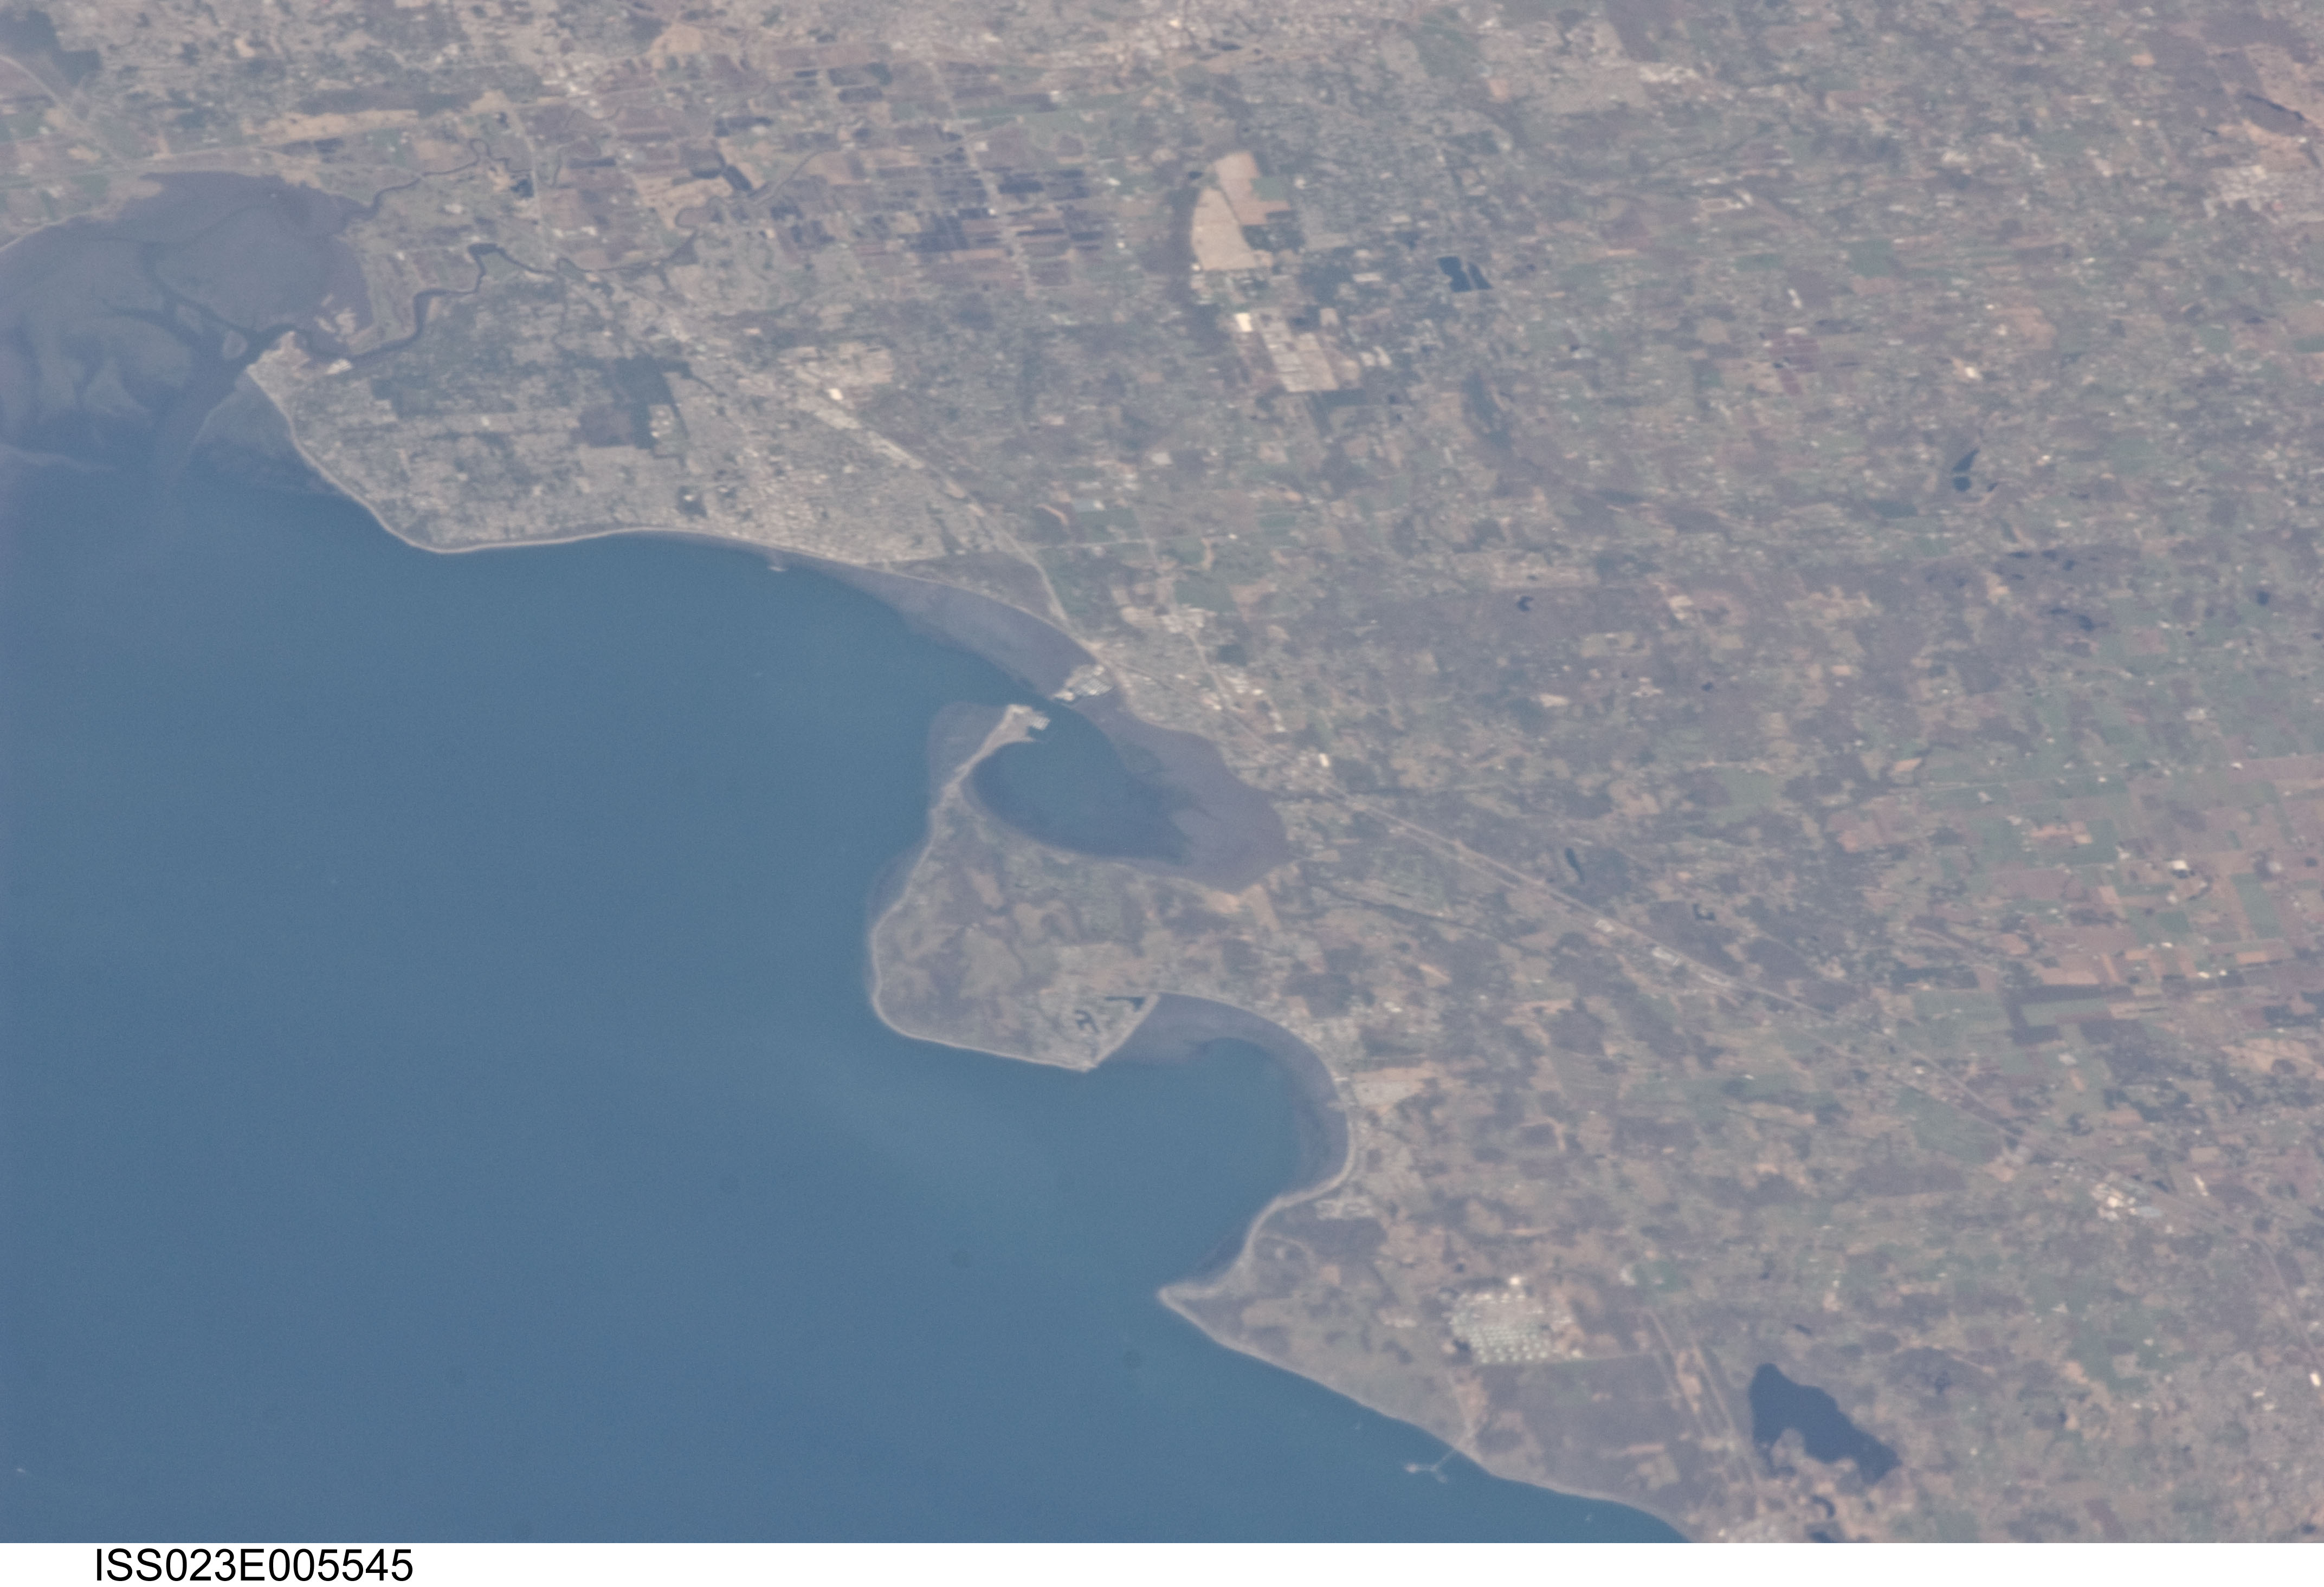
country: CANADA-BC
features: DRAYTON HARBOR, BLAINE, BIRCH BAY
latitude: 49.0
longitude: -122.8
